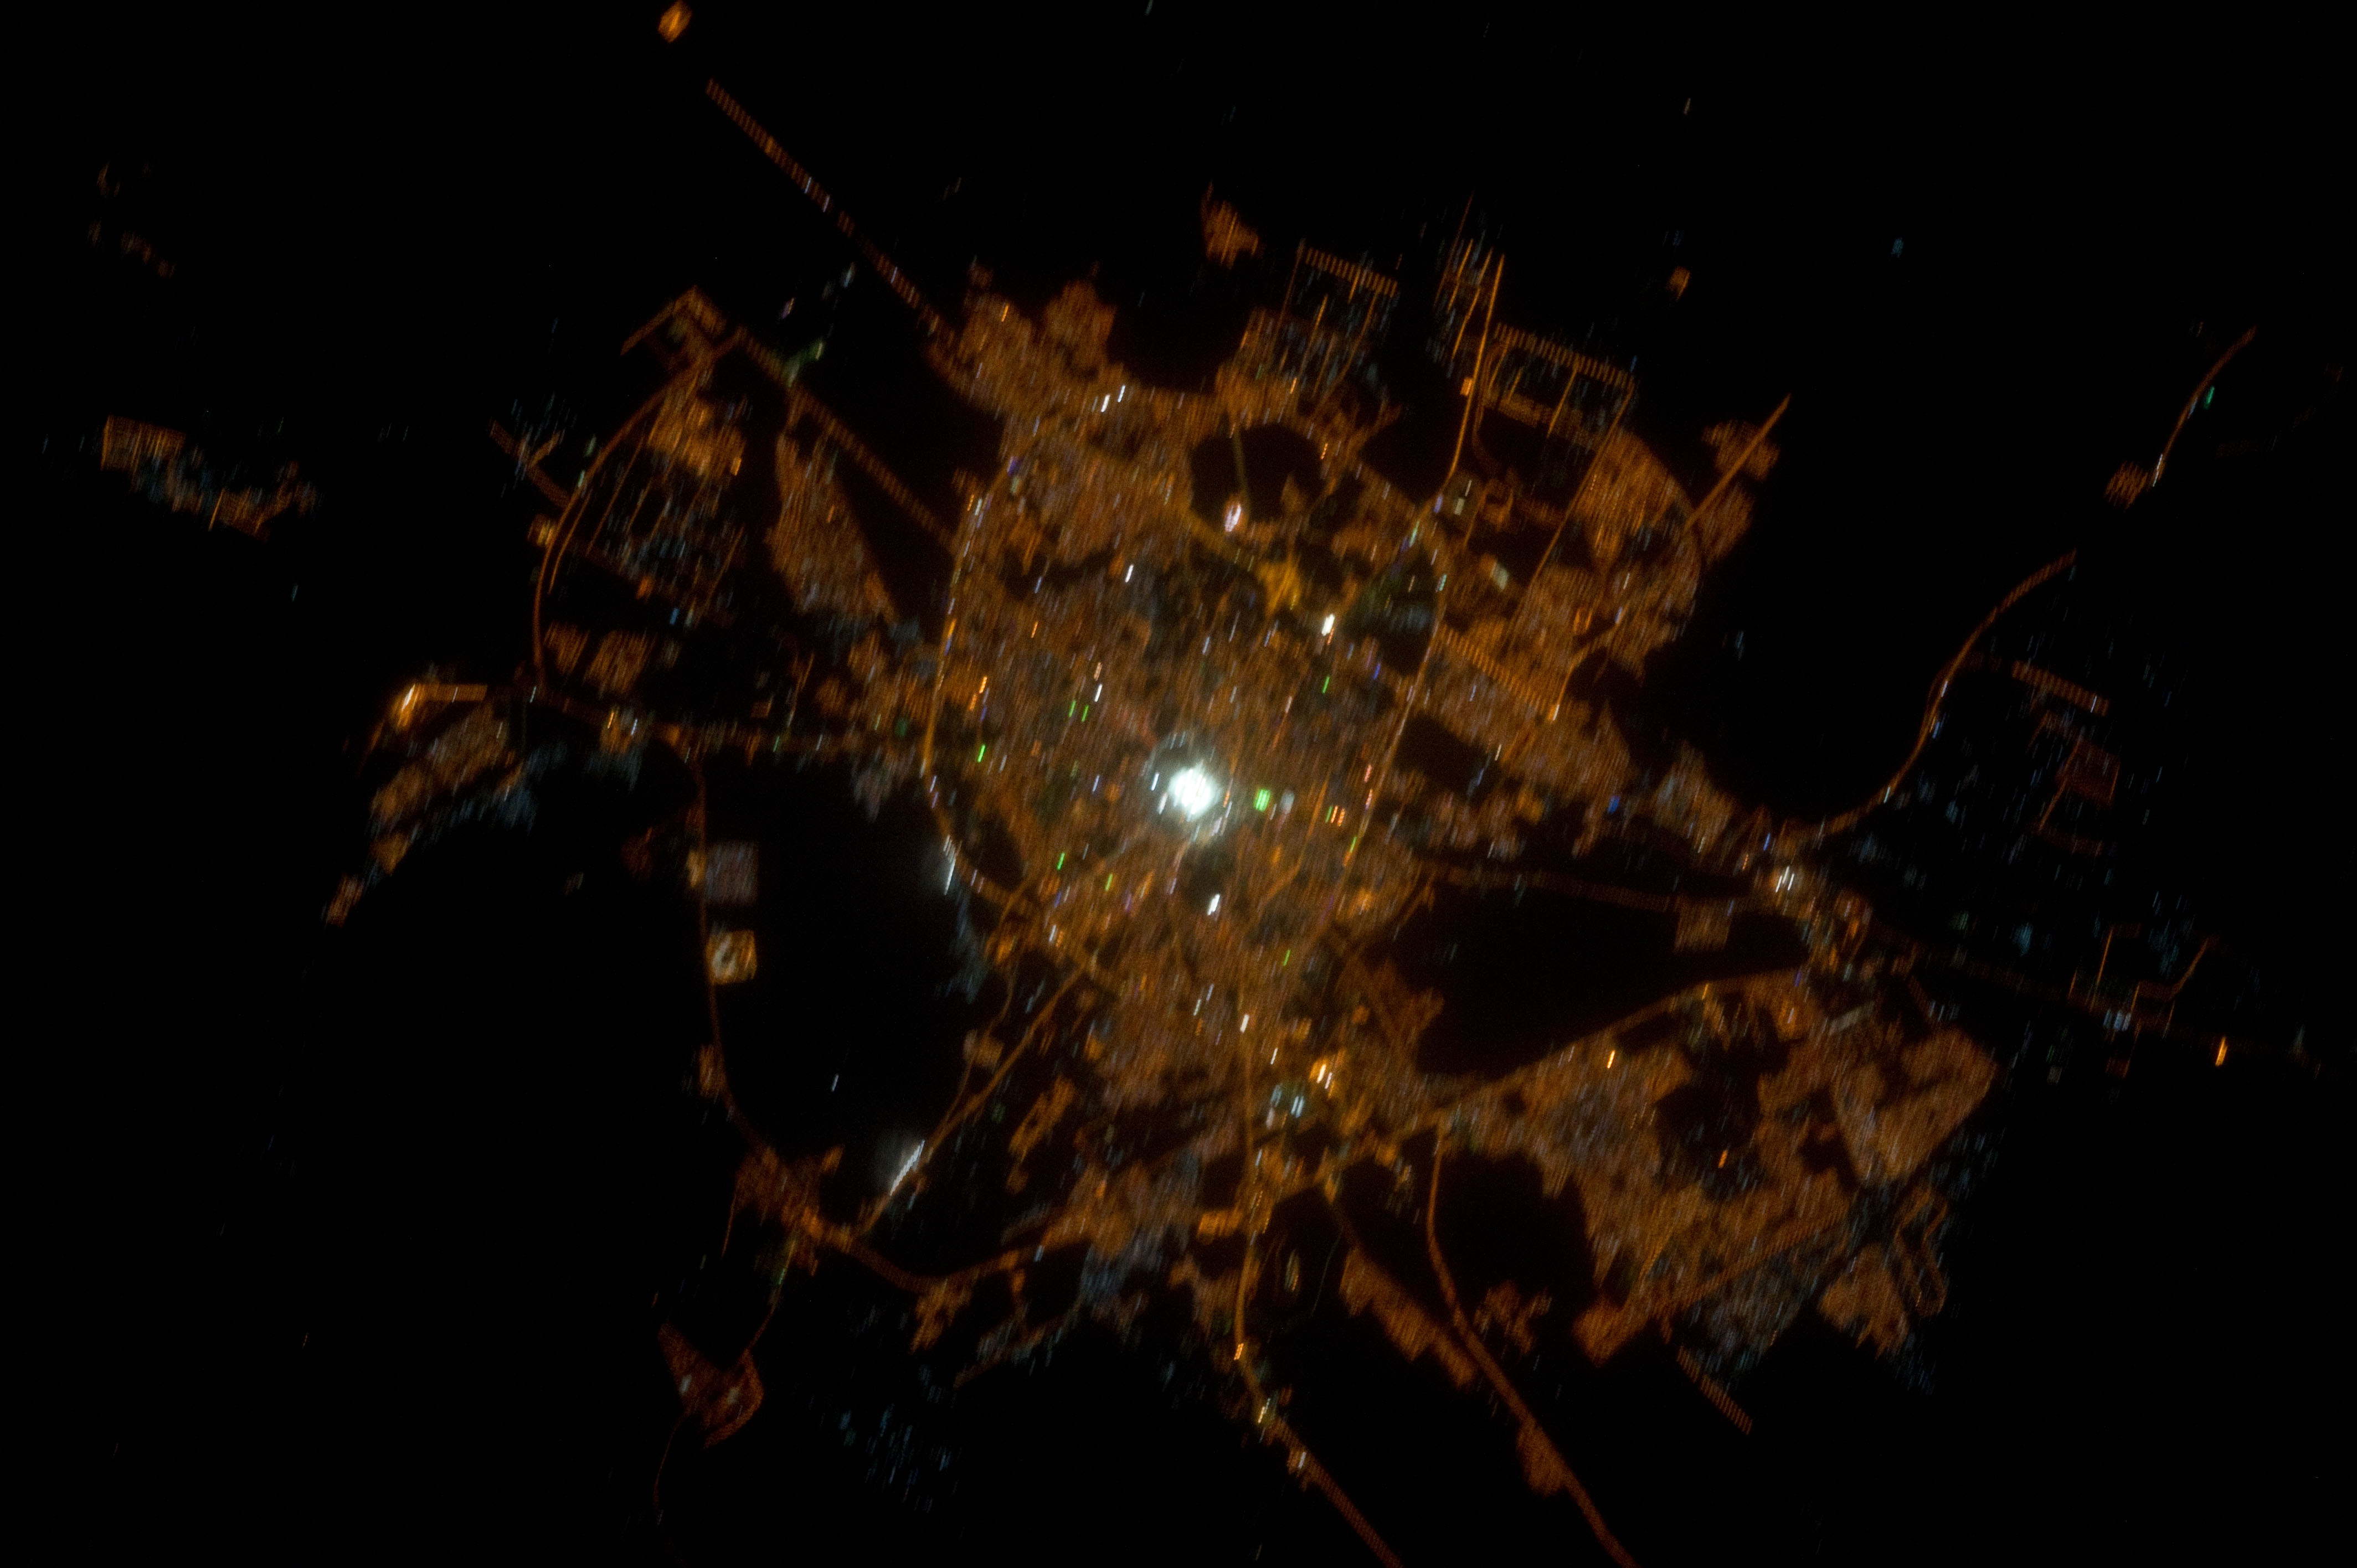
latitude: 24.5
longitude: 39.6
